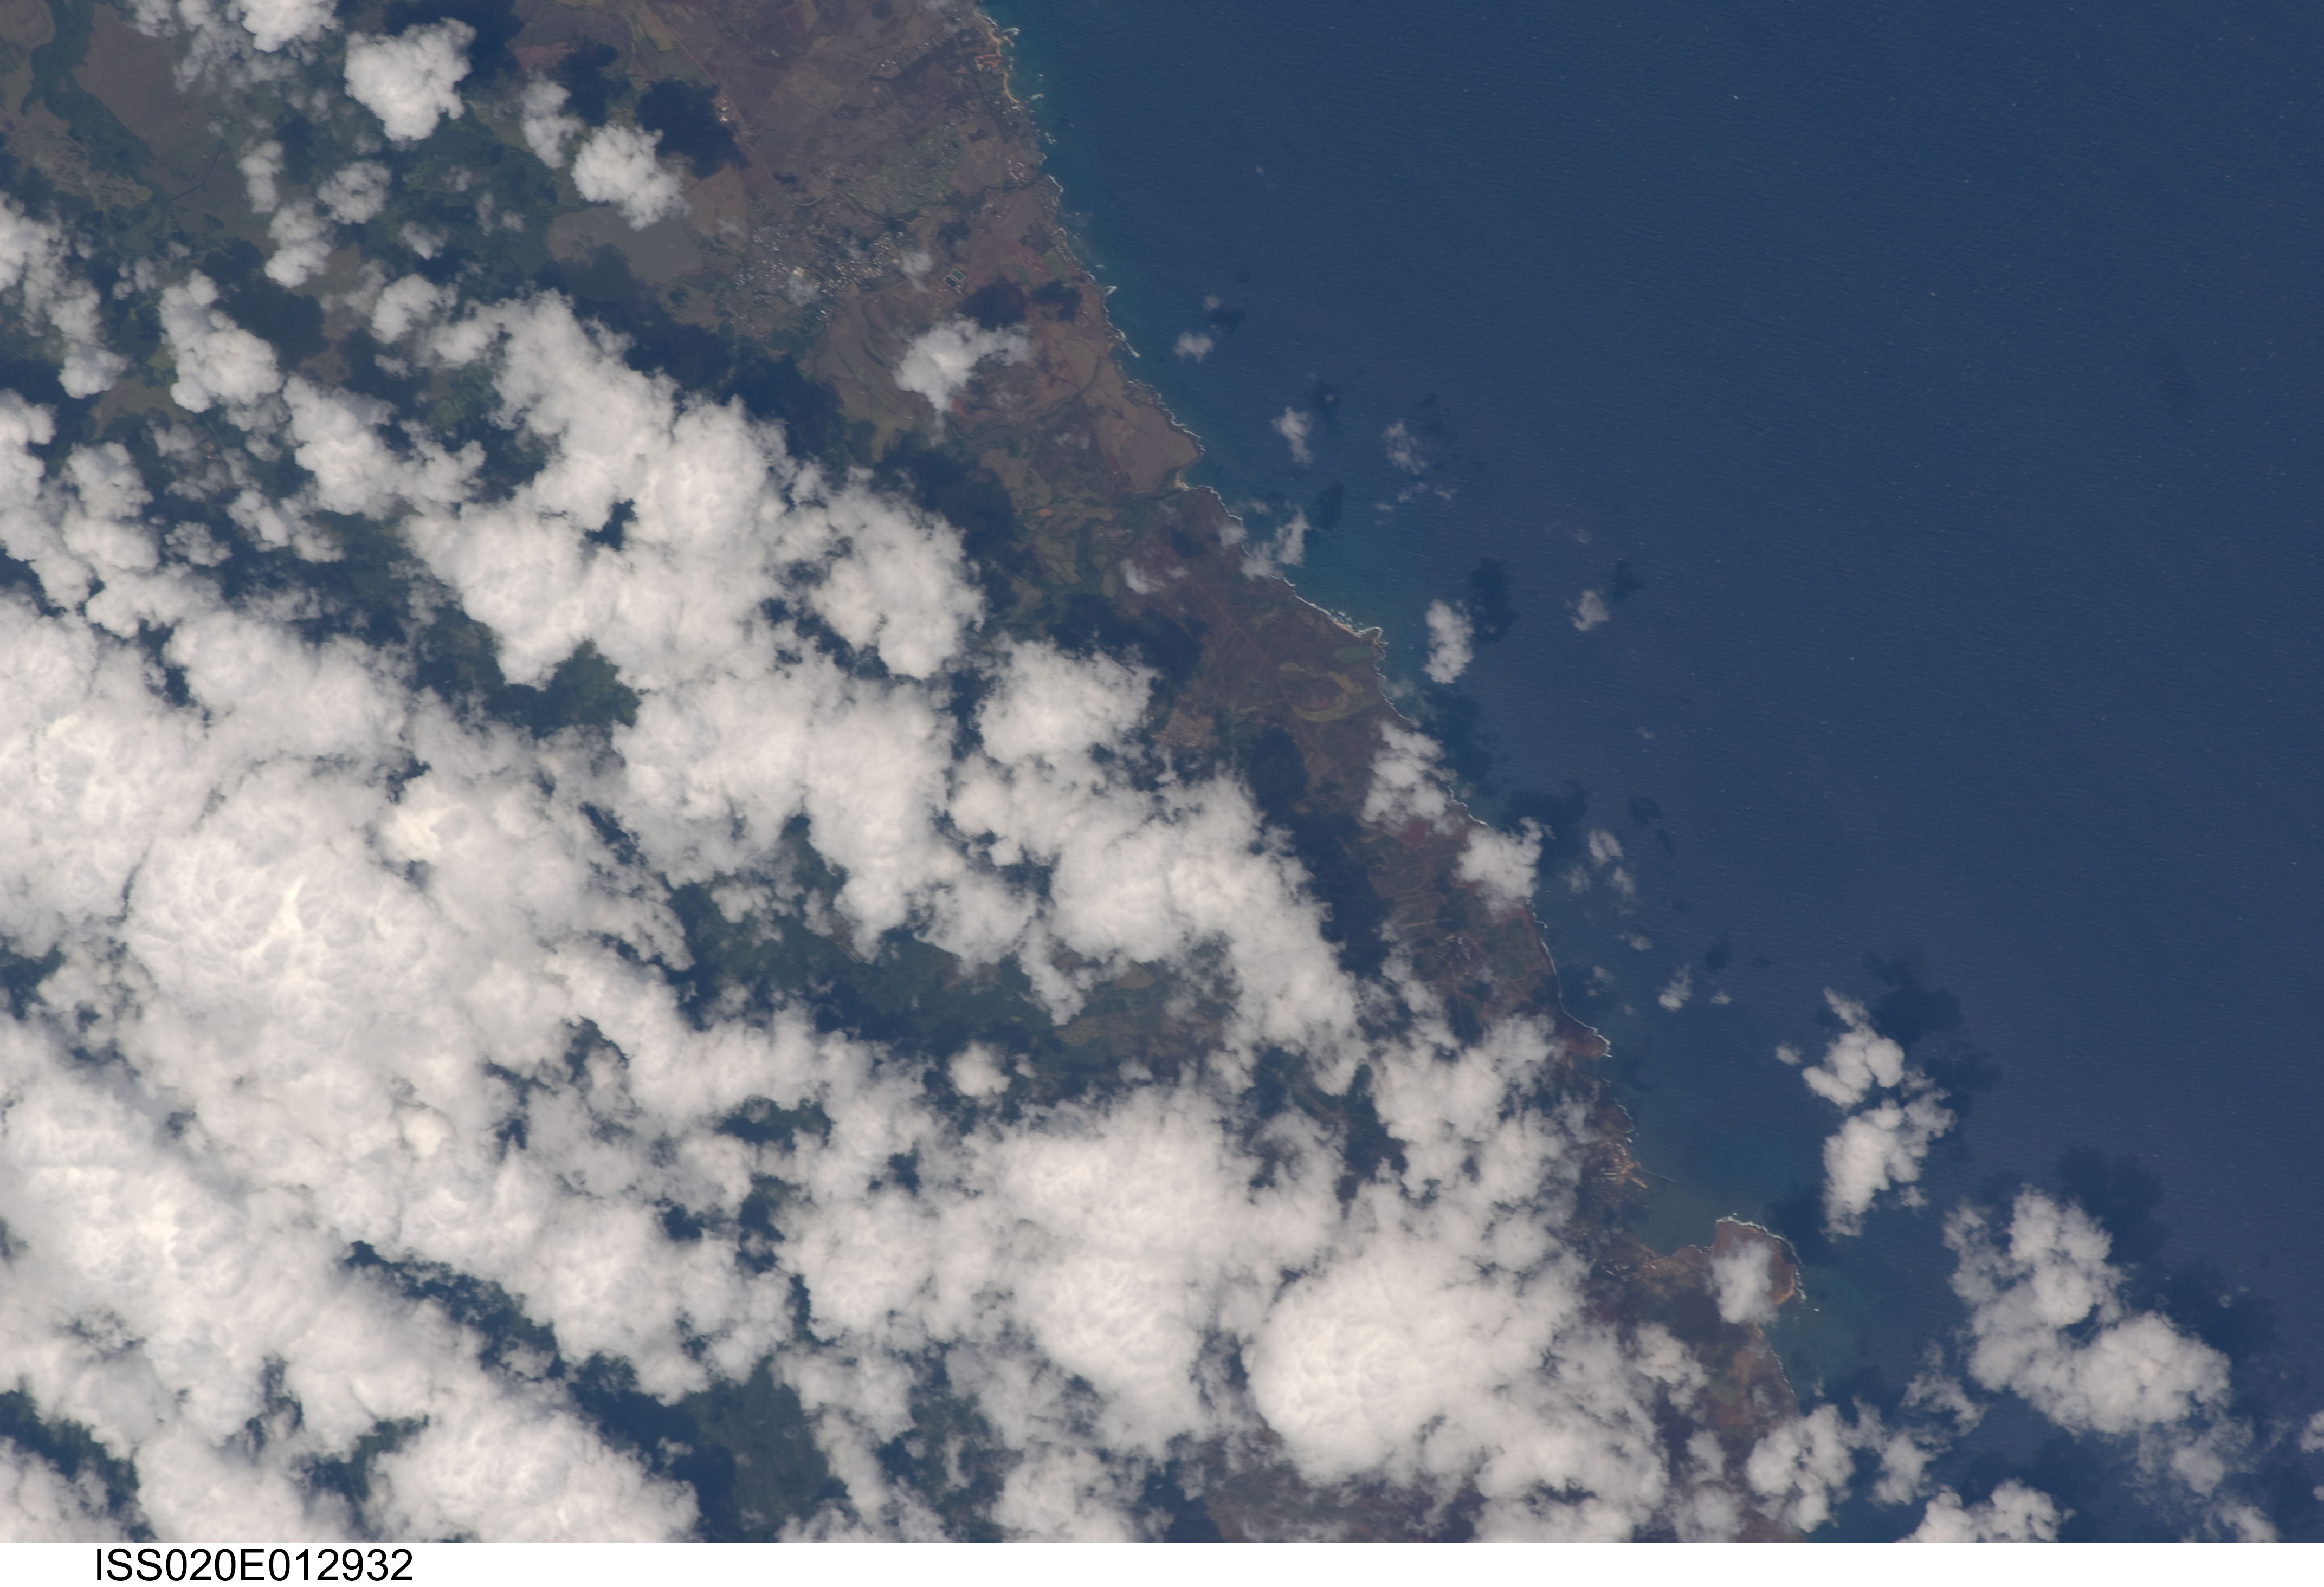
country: USA-HAWAII
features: MAKAOKAHAI POINT, KAUAI I., PACIFIC OCEAN, HAWAII, LAWAI
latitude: 21.9
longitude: -159.5
